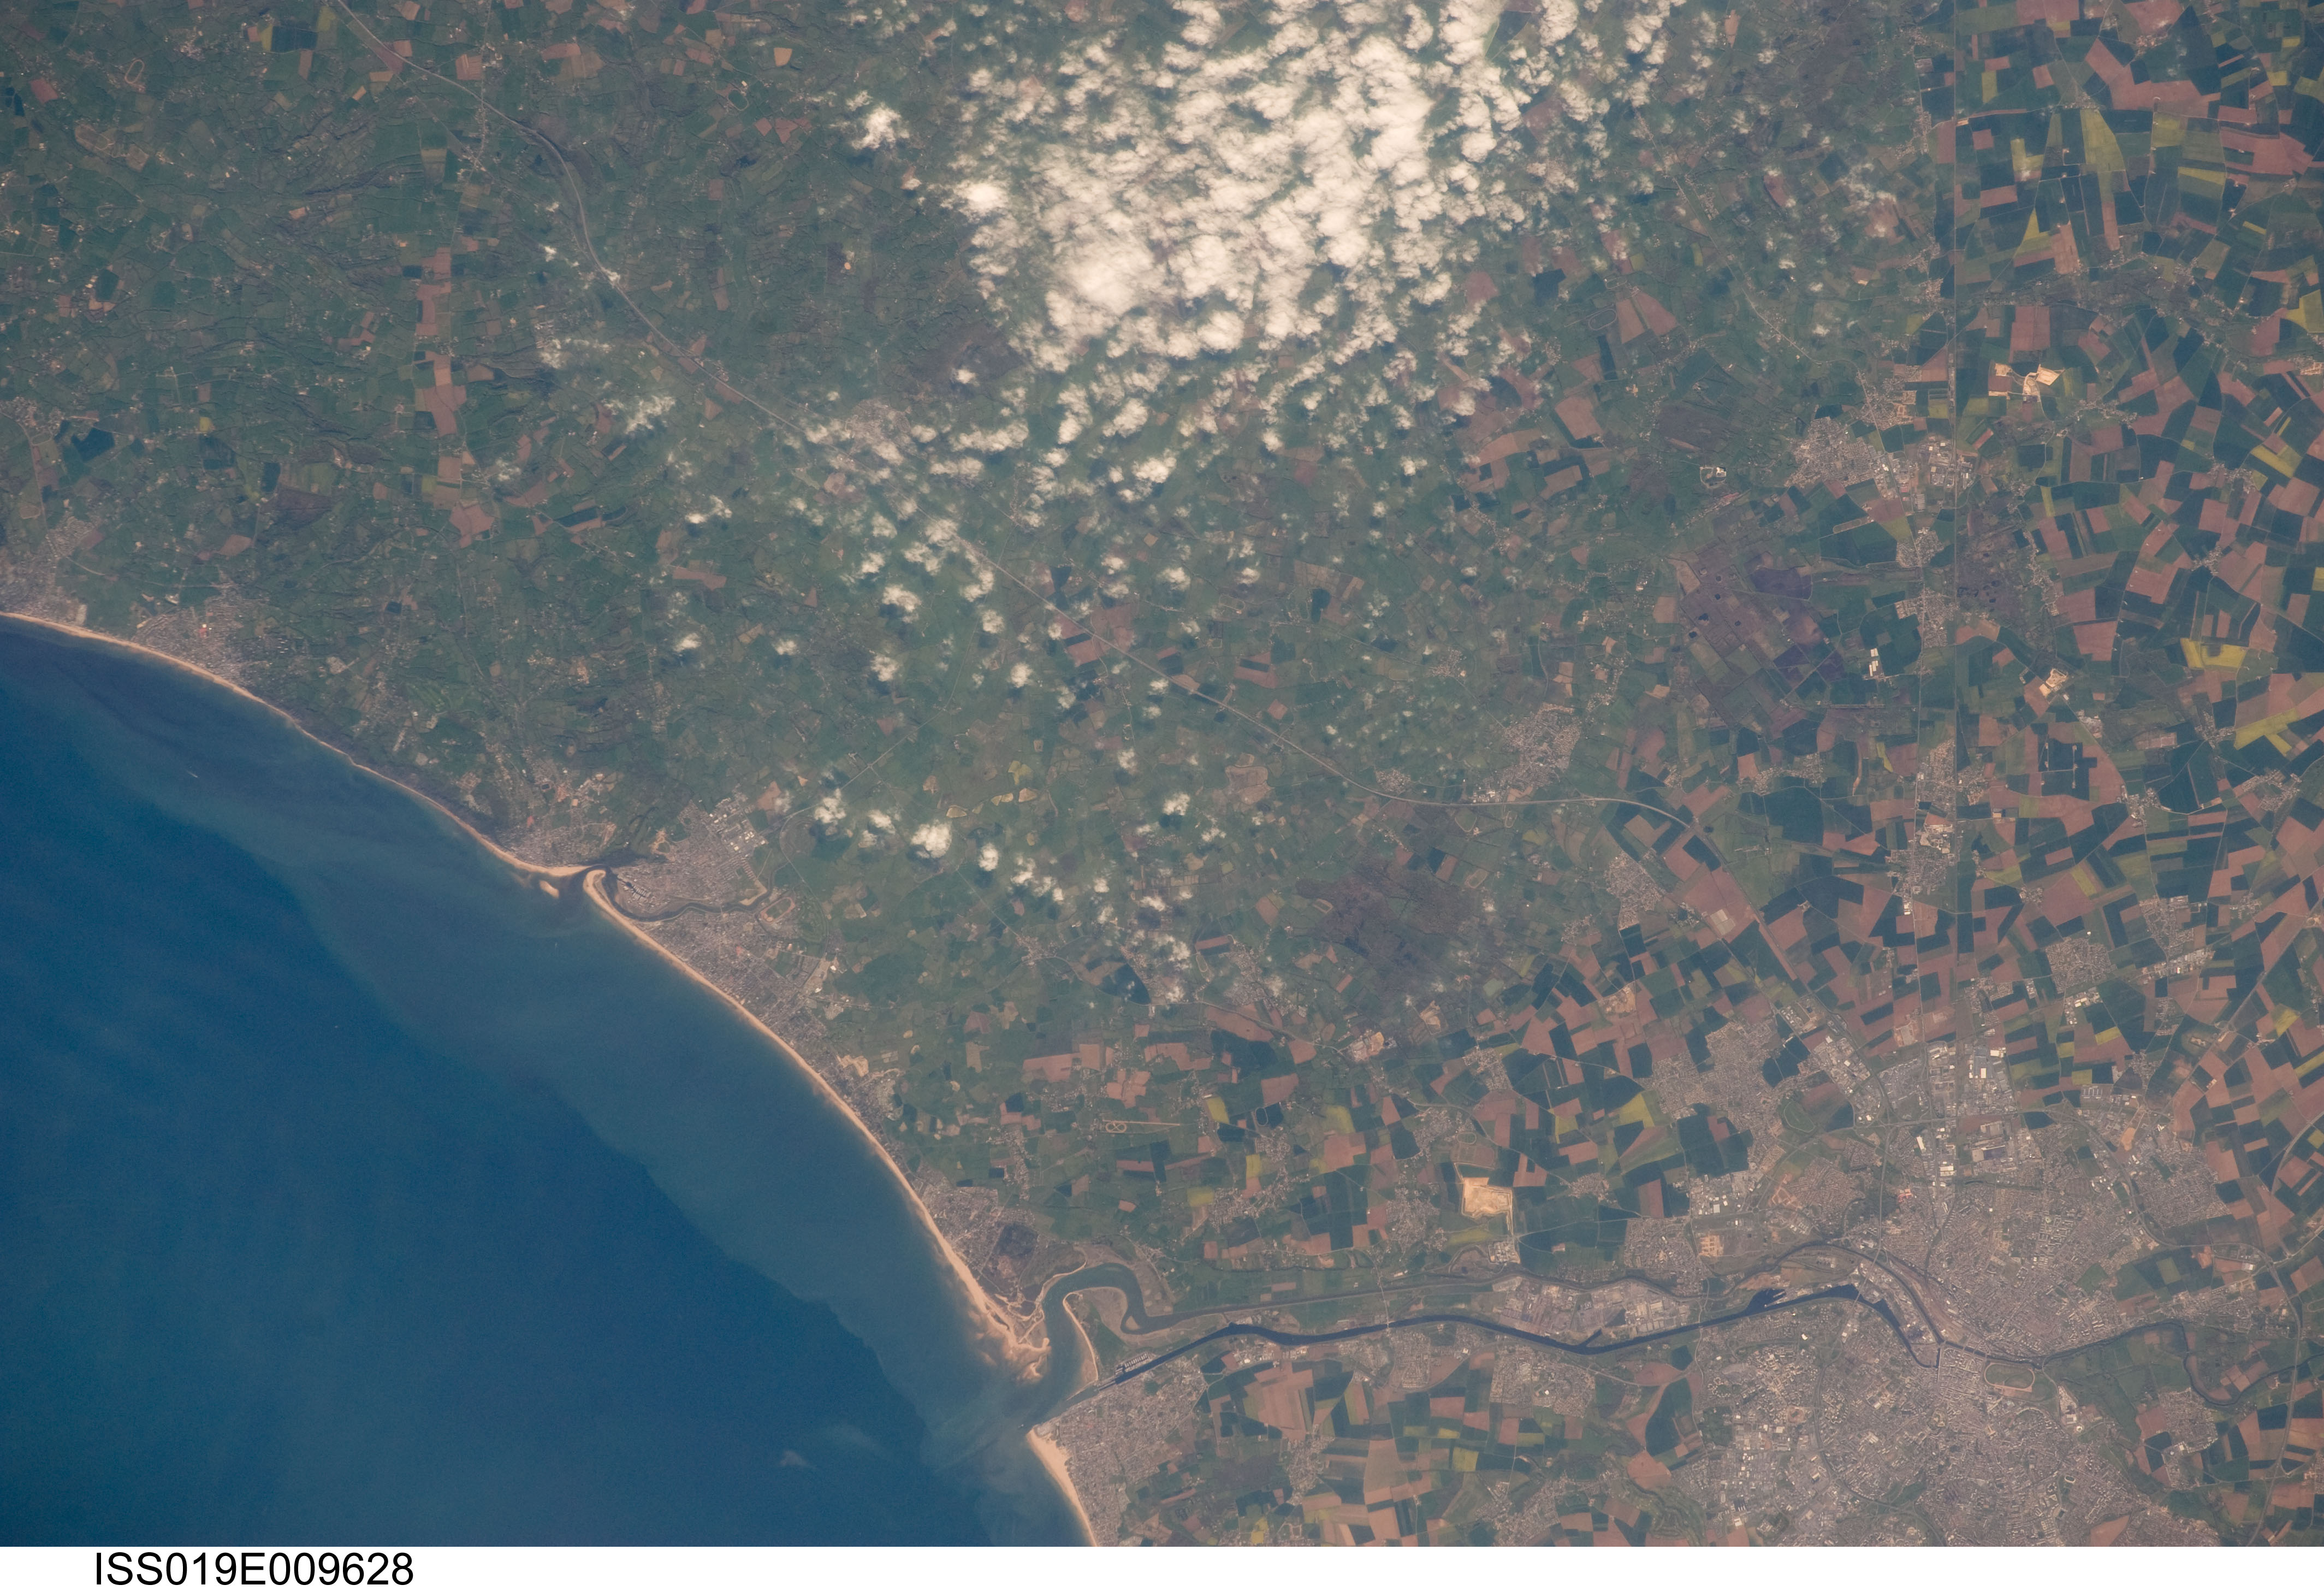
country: FRANCE
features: CAEN, ORNE R., OUISTREHAM, COAST, AGR.
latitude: 49.2
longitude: -0.1
